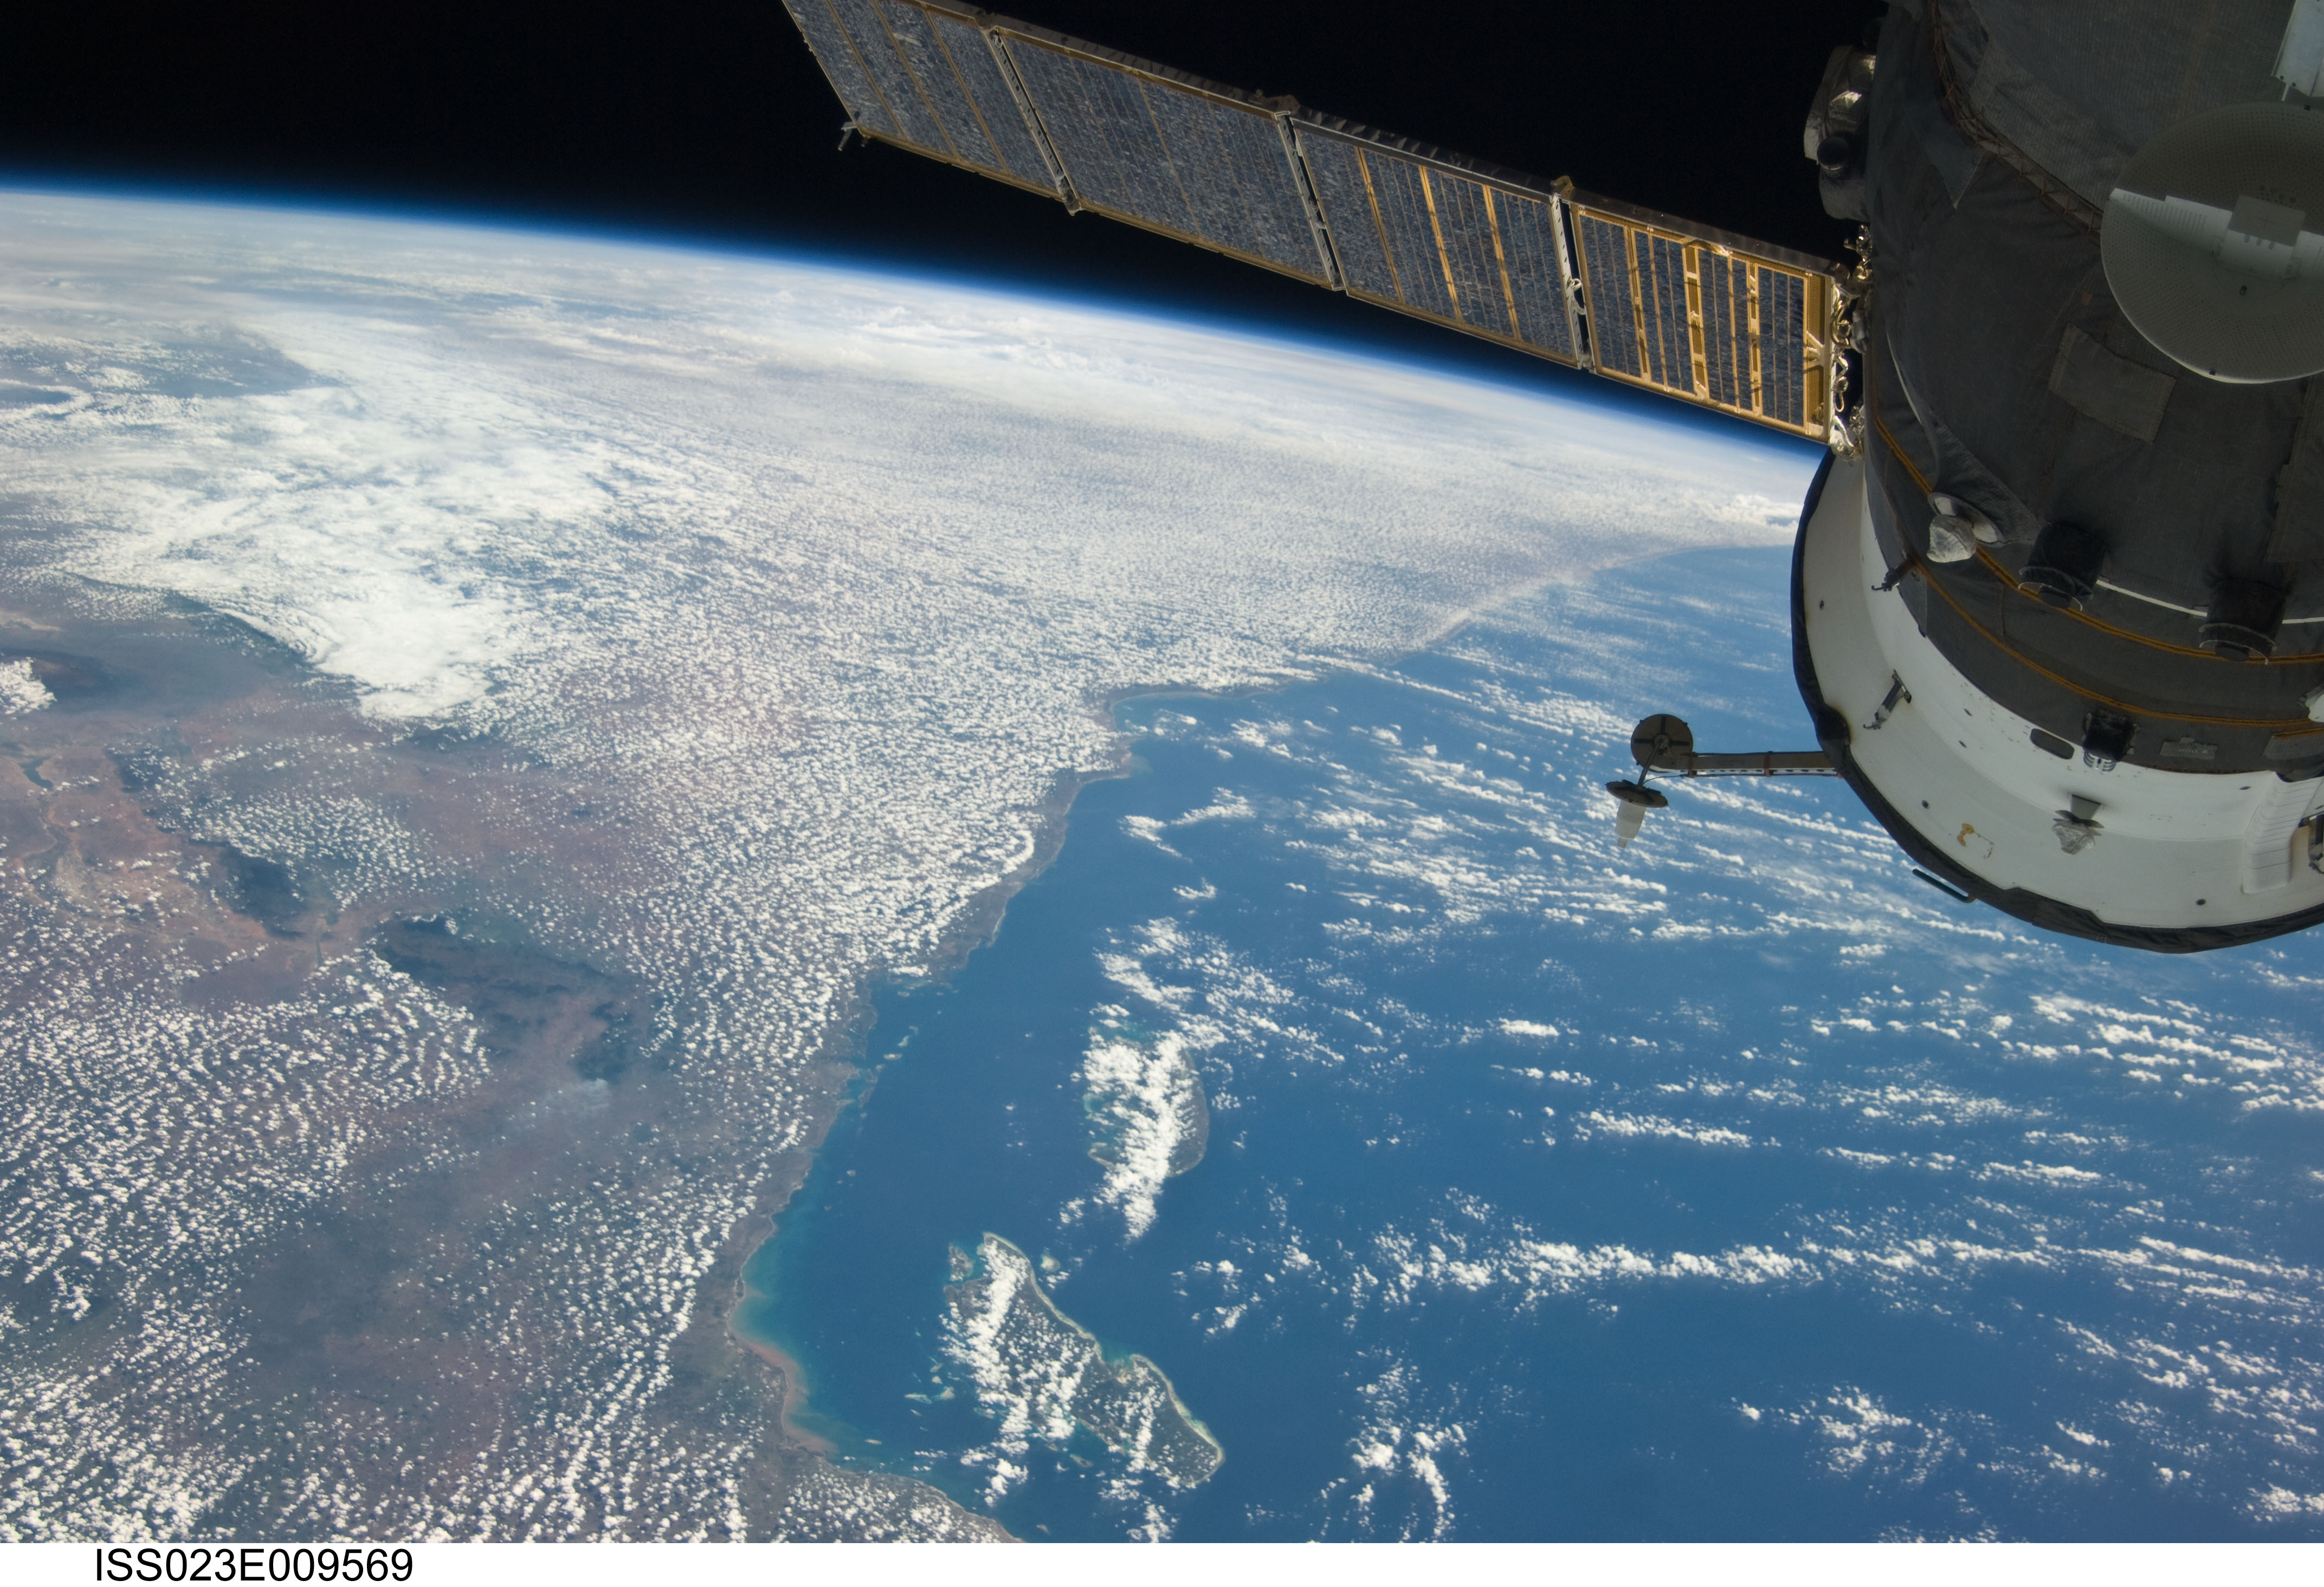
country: KENYA
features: PAN-COAST, PEMBA ISLAND, ZANZIBAR ISLAND, INDIAN OCEAN, ISS
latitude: -3.0
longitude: 41.0
